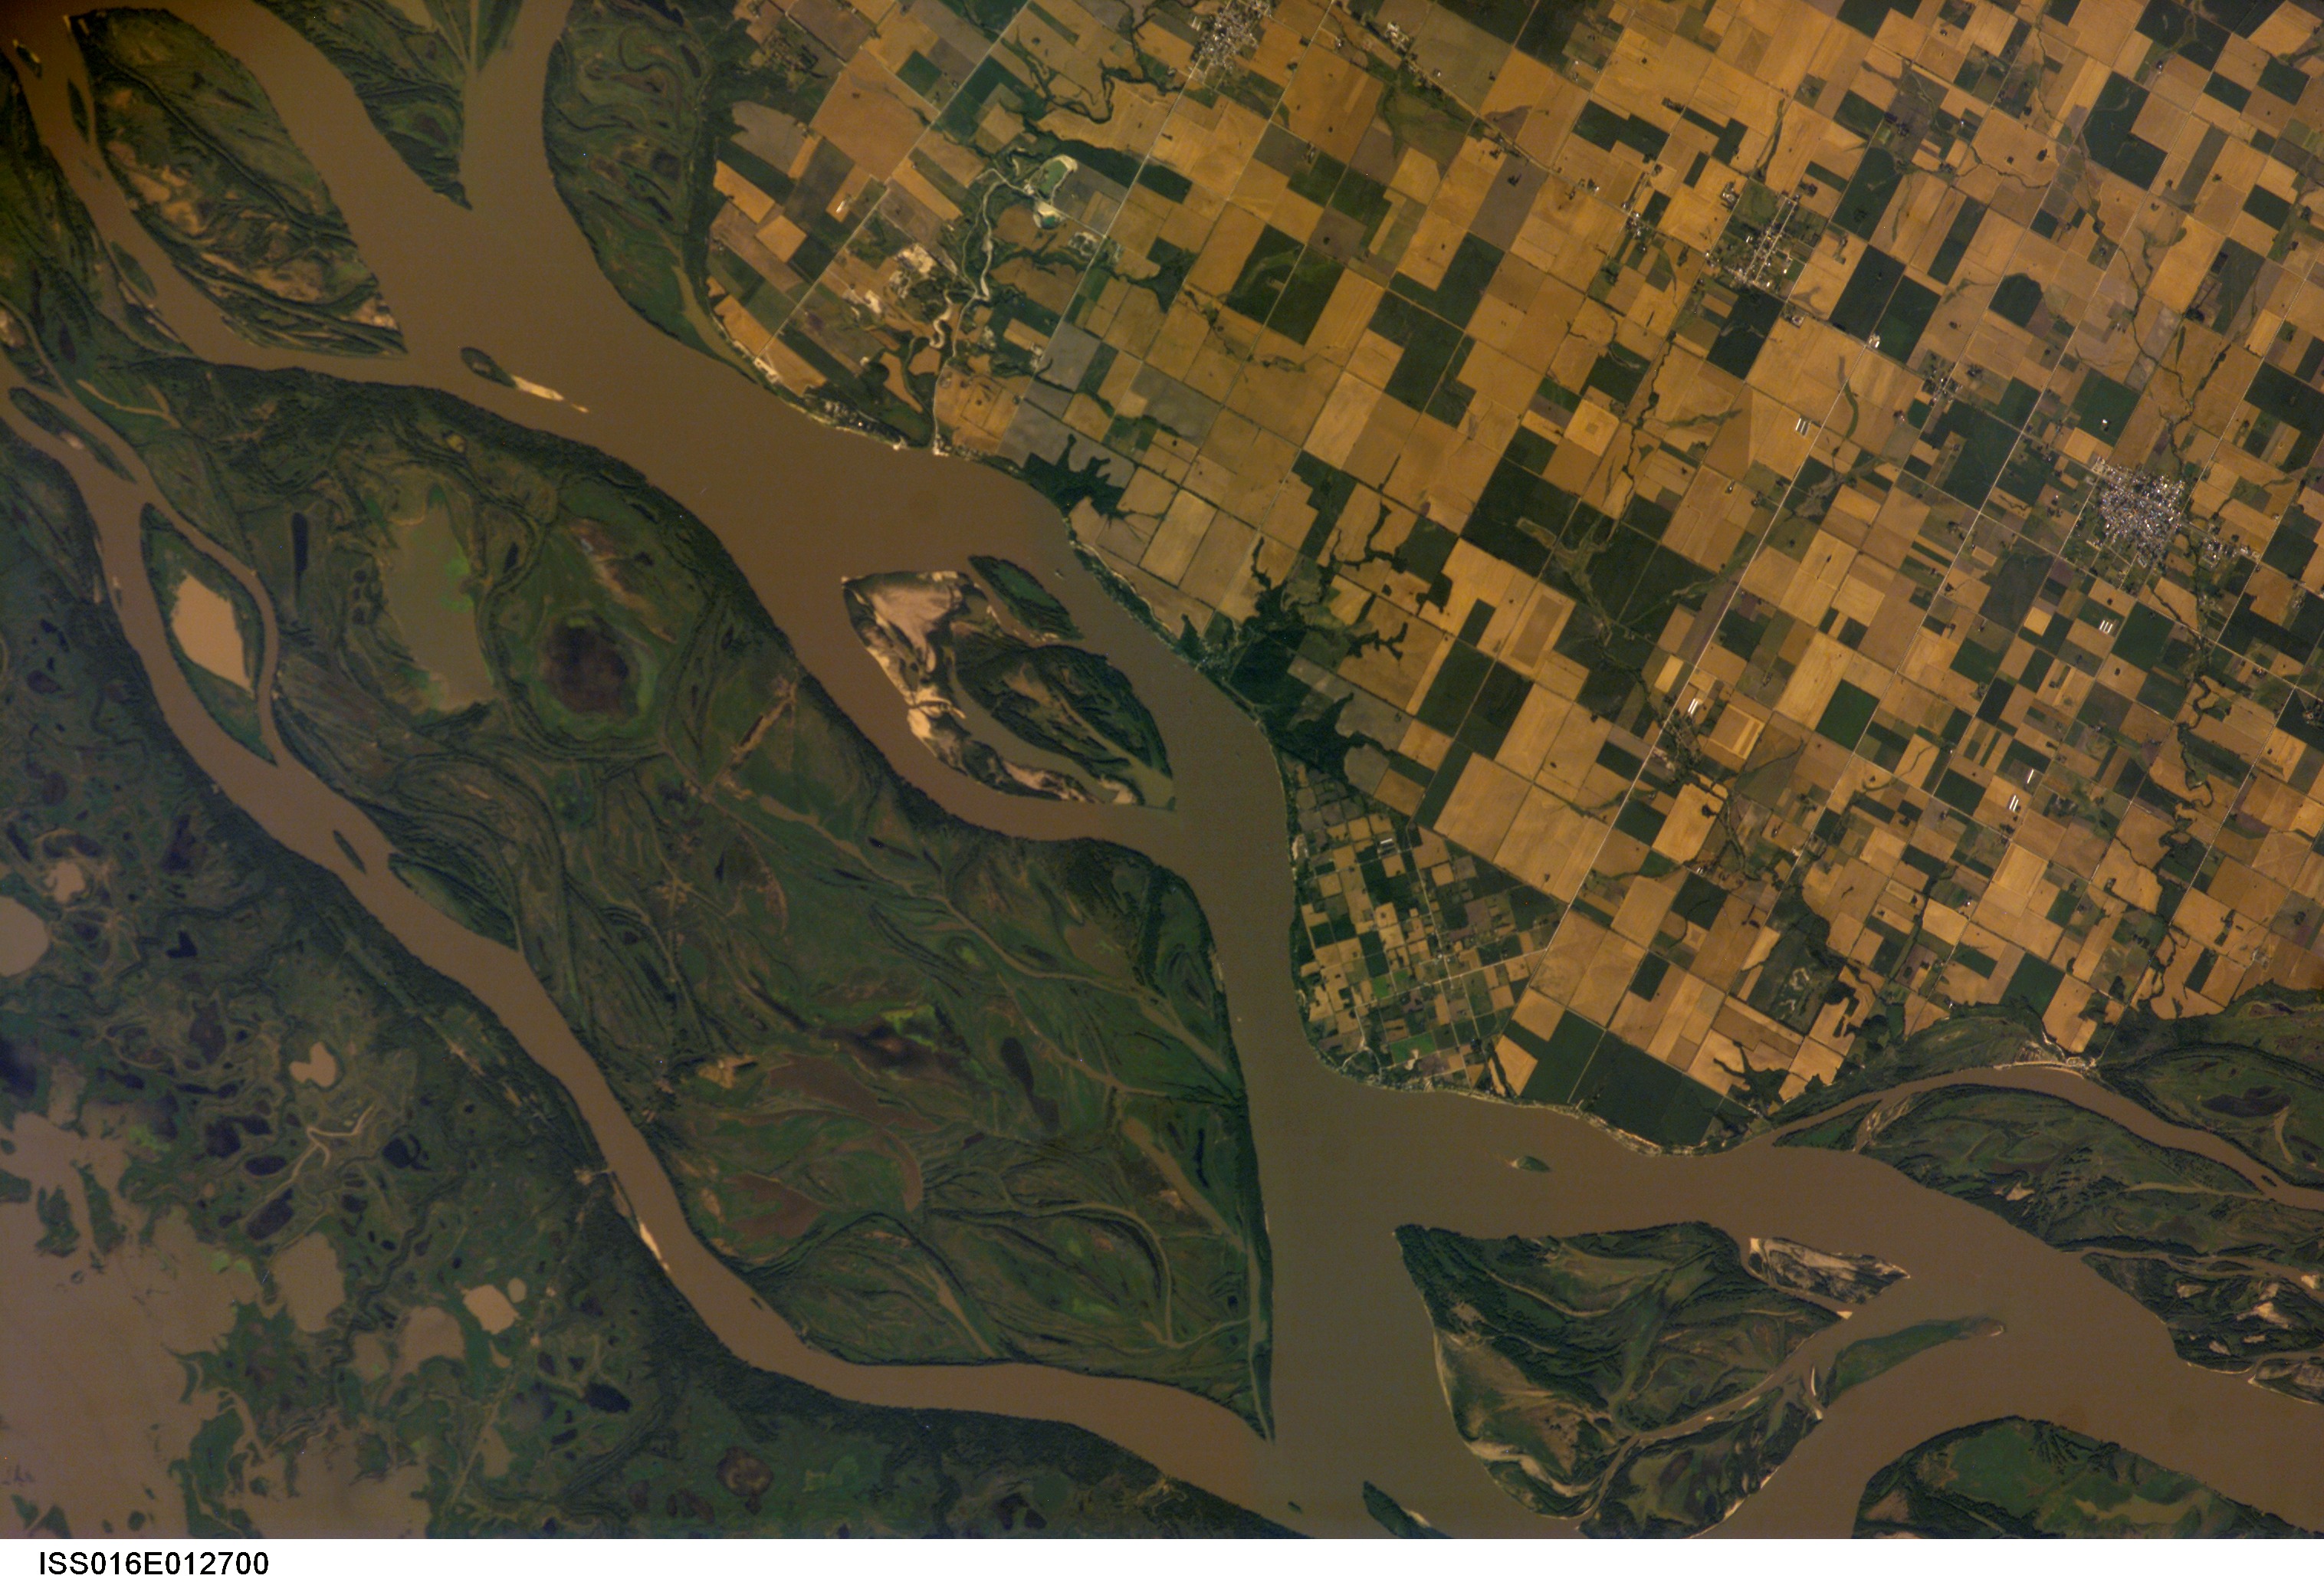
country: ARGENTINA
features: GENERAL ALVEAR, PARANA RIVER
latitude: -31.9
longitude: -60.7
